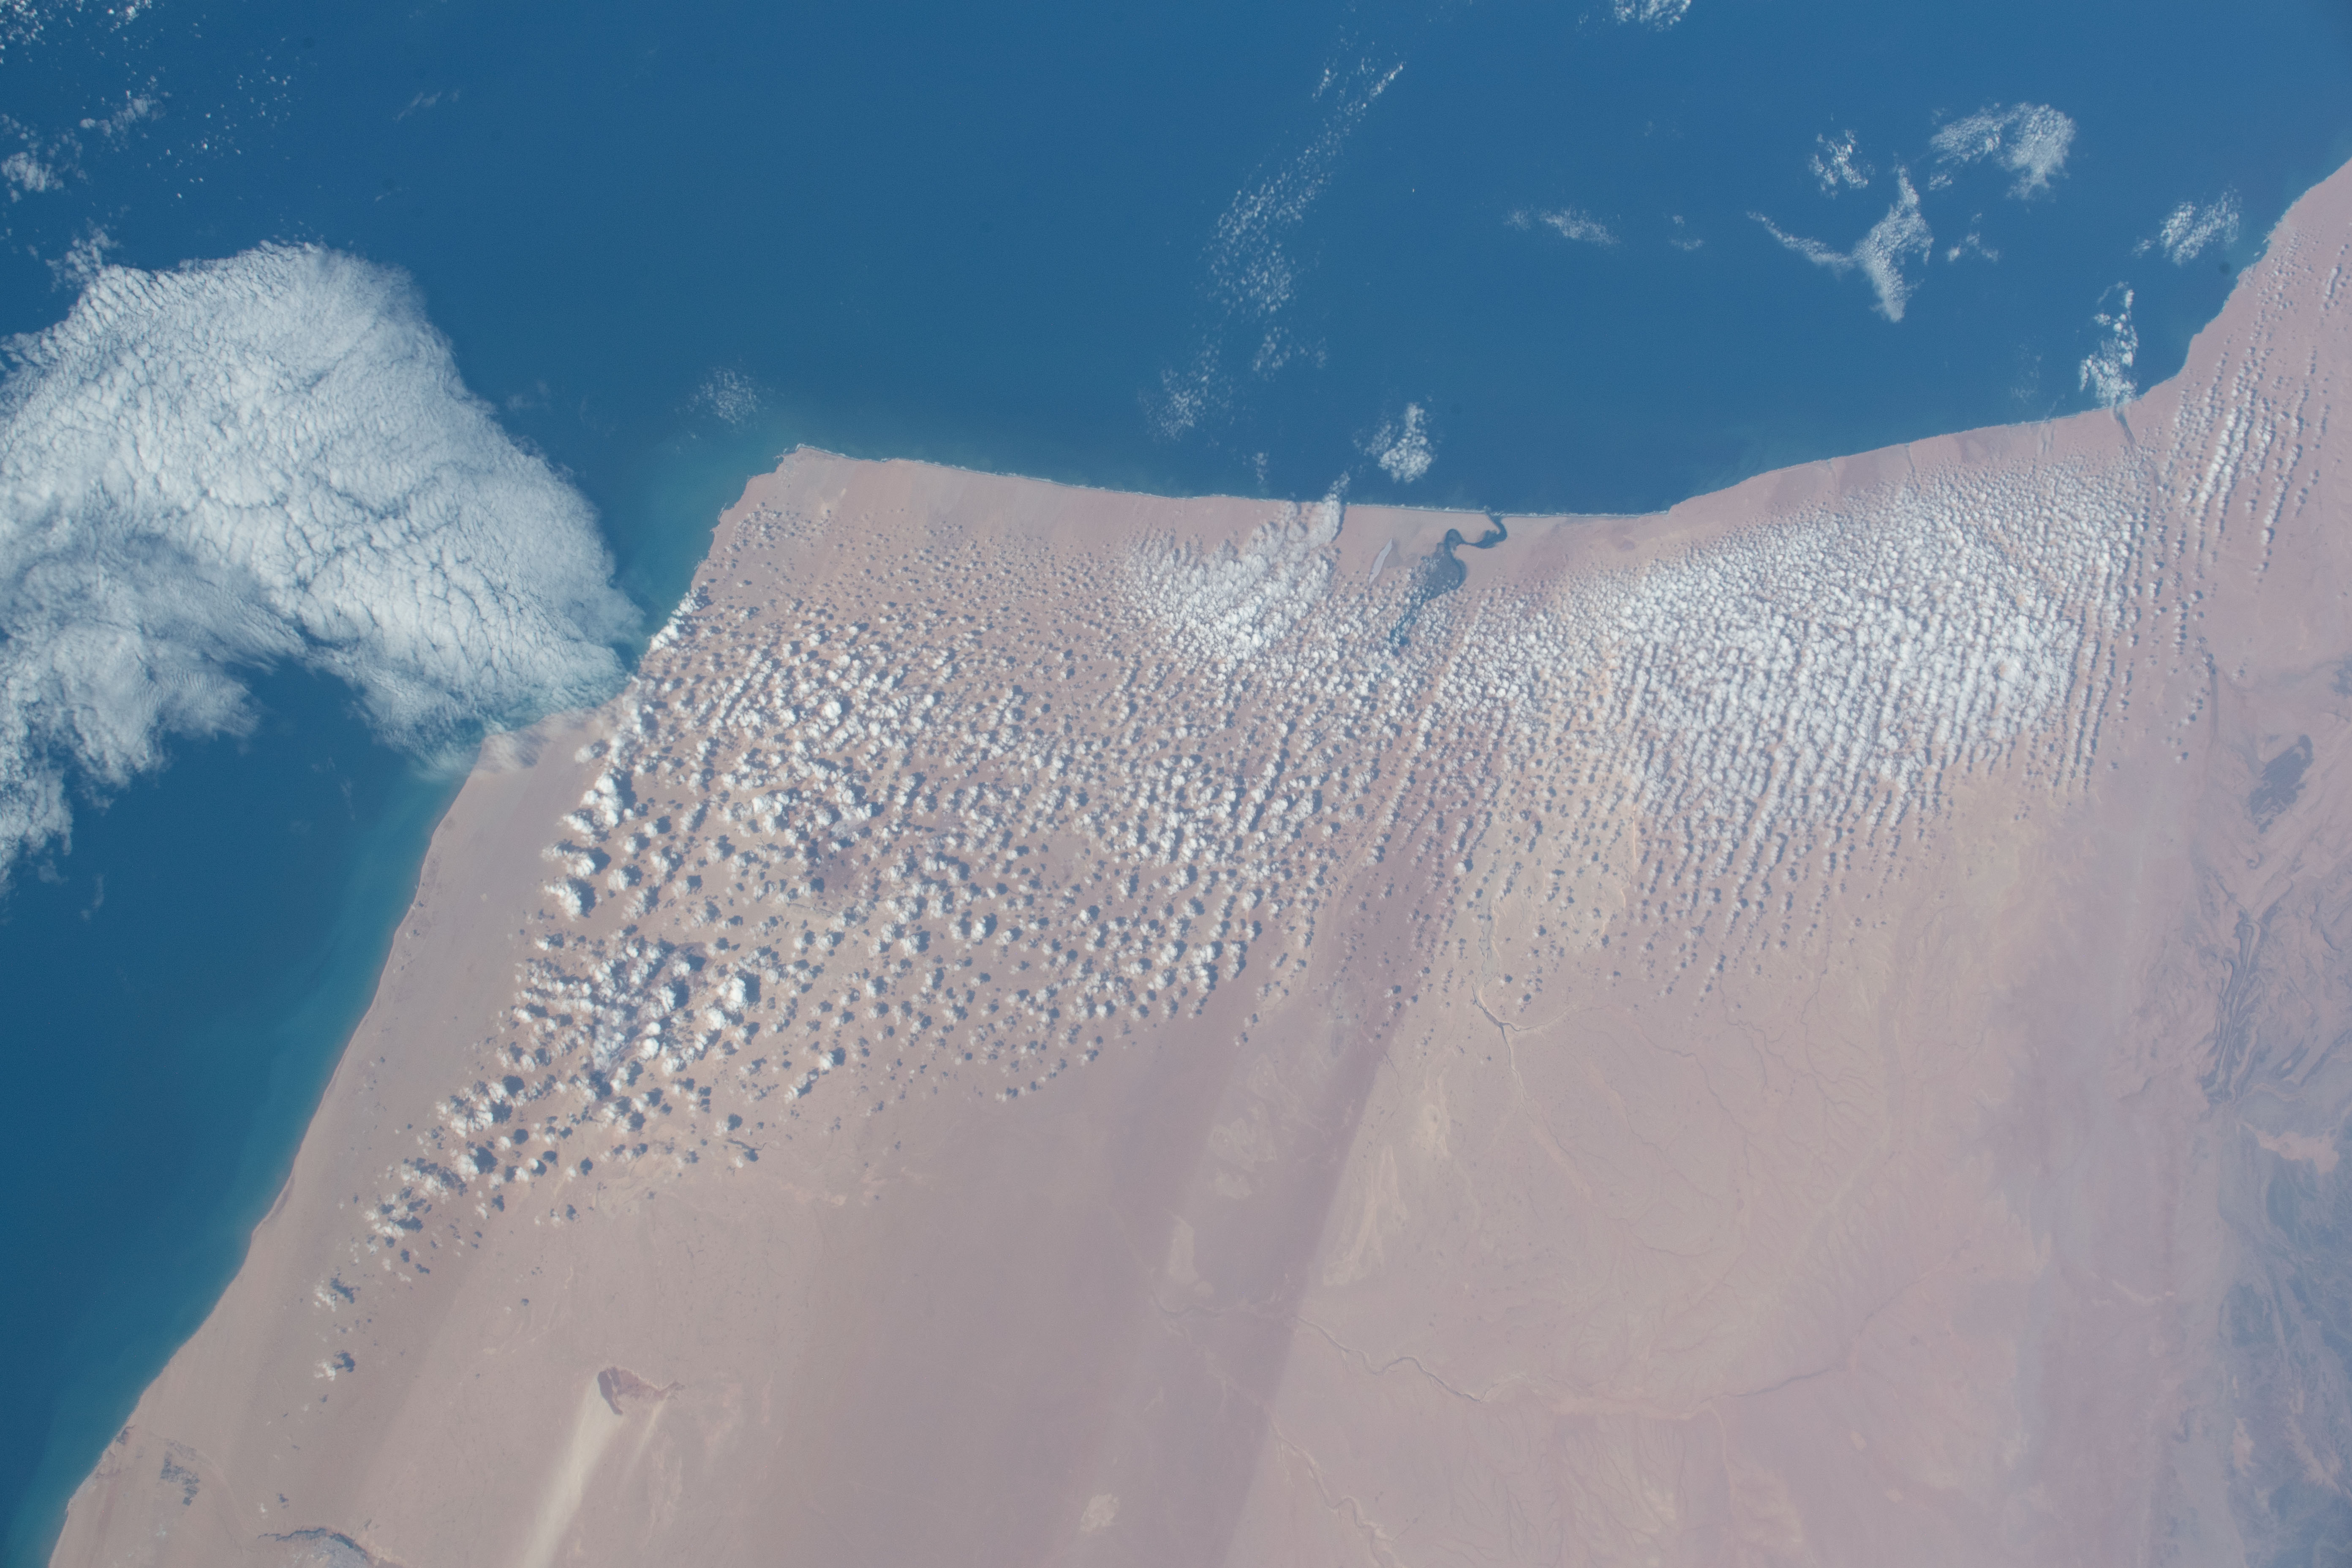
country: MOROCCO
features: LAAYOUNE-BOUJDOUR-SAKIA EL HAMRA
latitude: 27.7
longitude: -12.5
